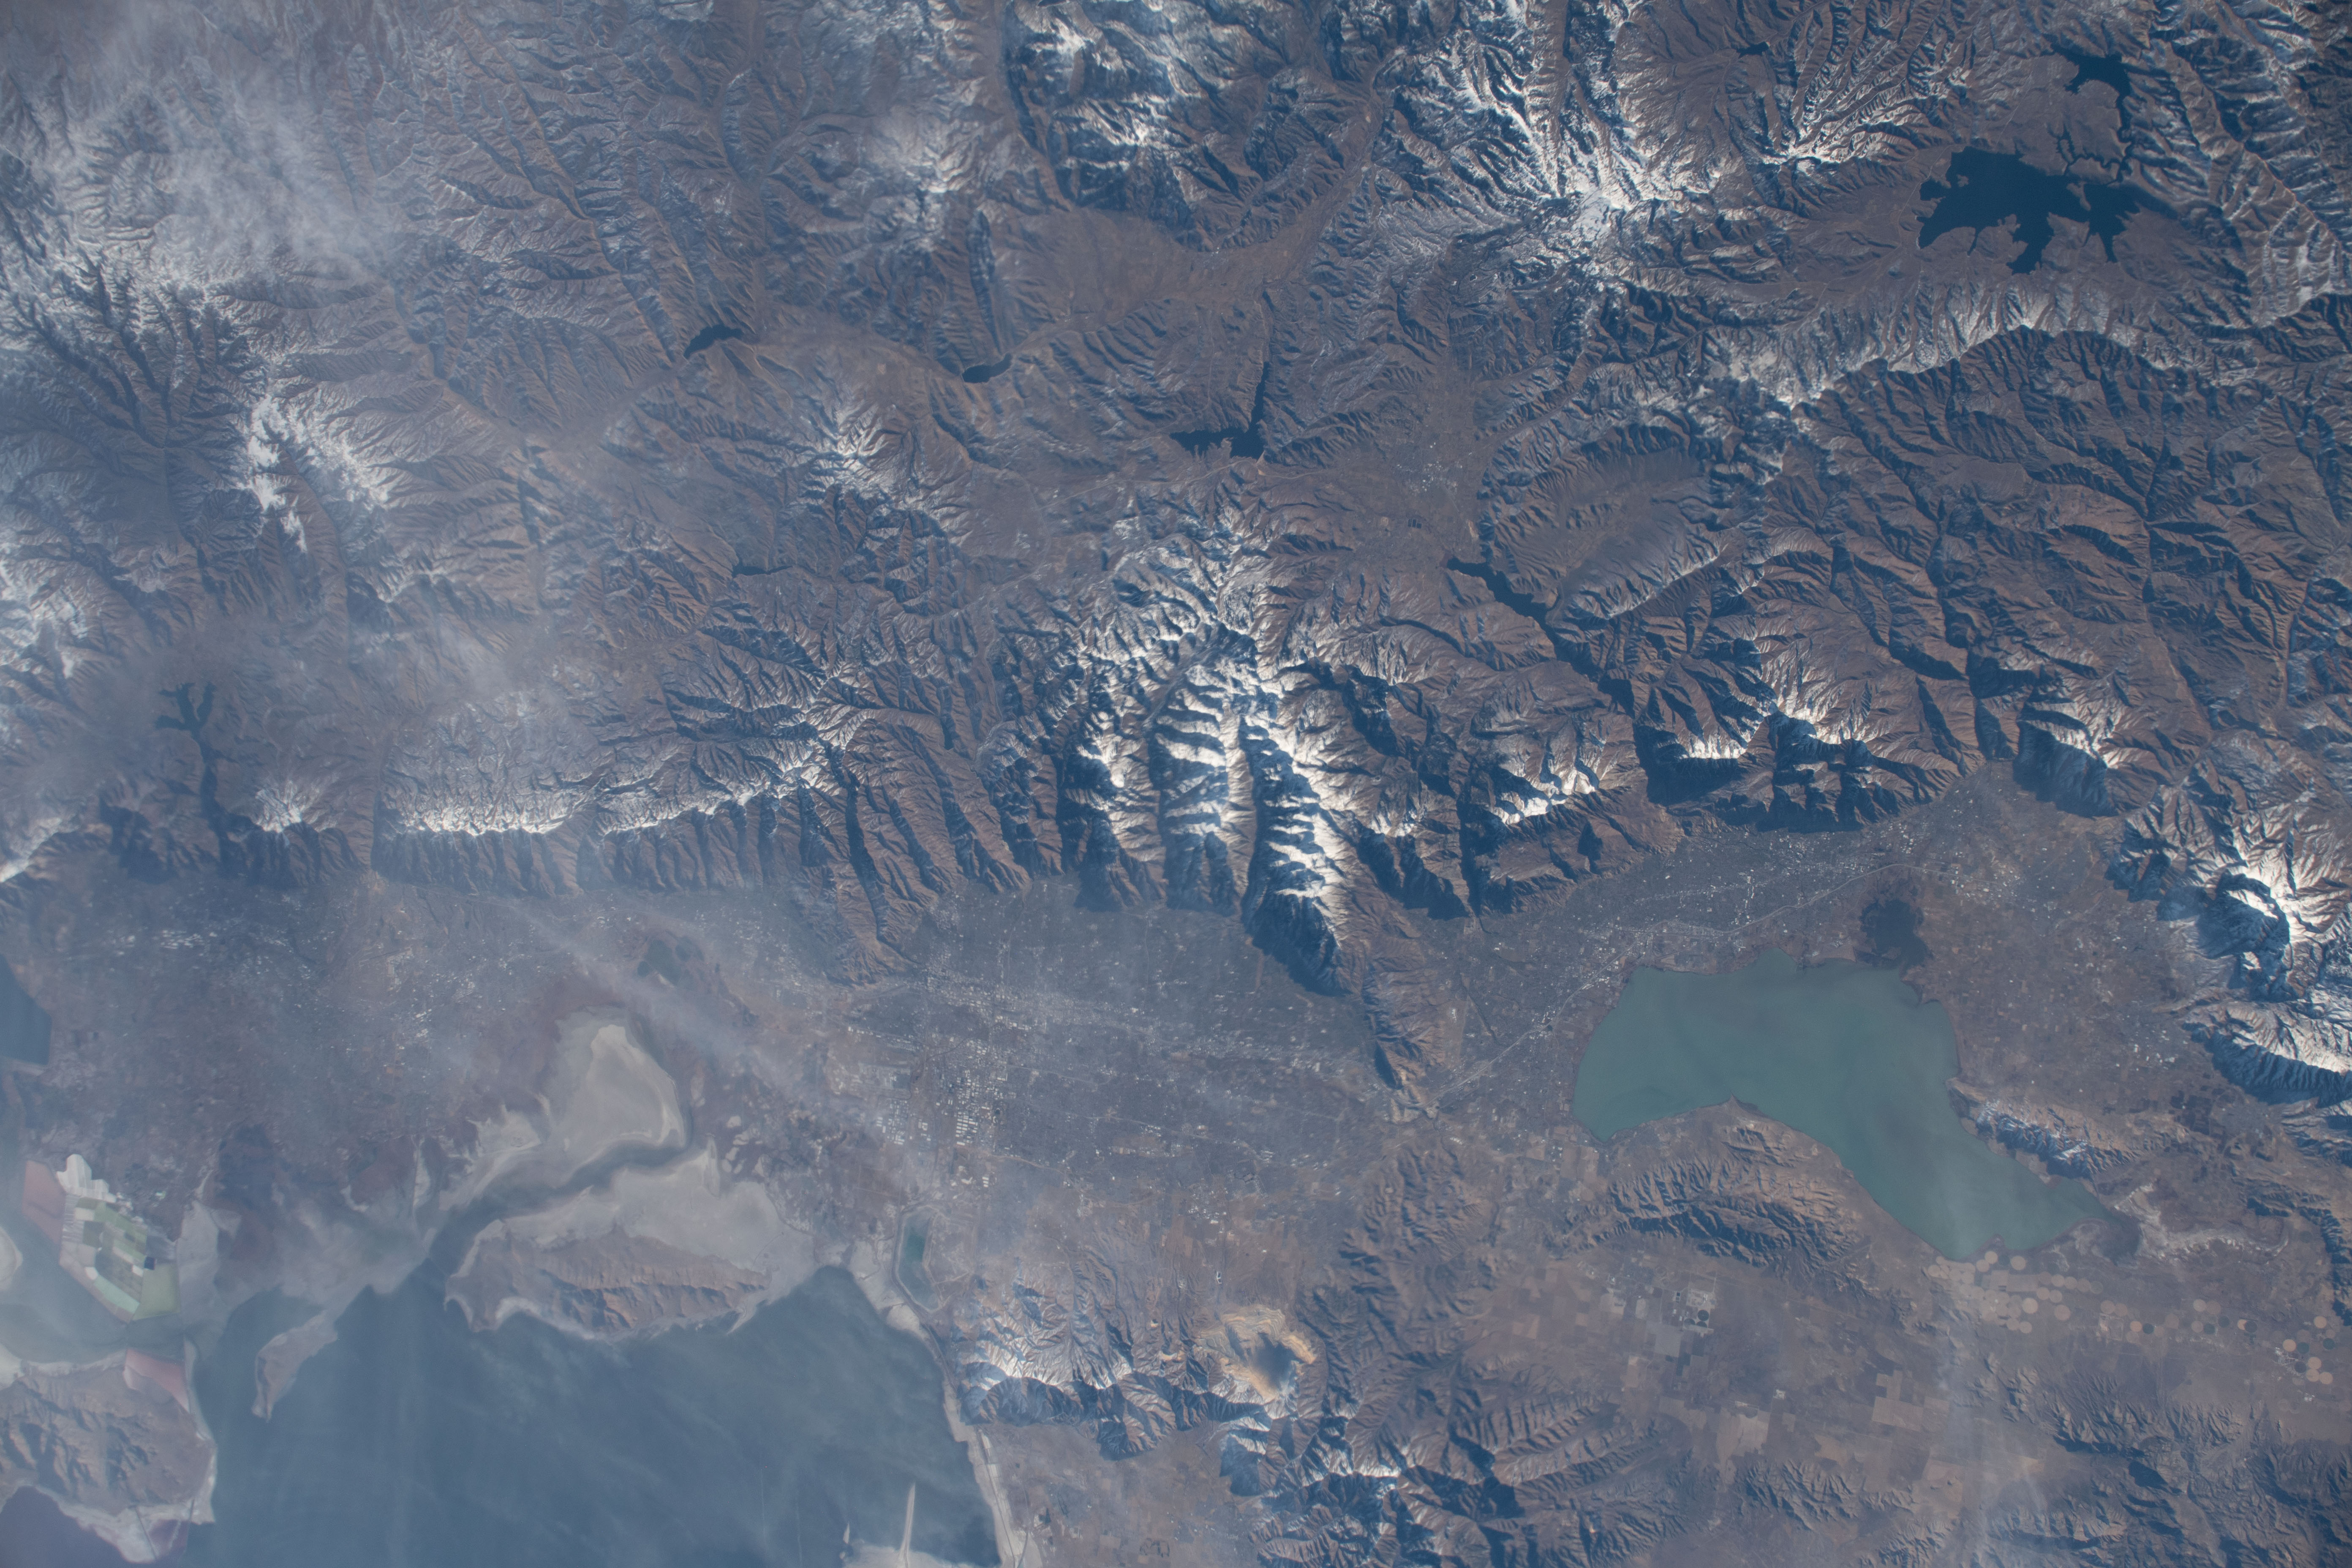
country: USA-UTAH
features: SALT LAKE CITY, GREAT SALT LAKE, UTAH LAKE
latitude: 40.6
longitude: -111.6
